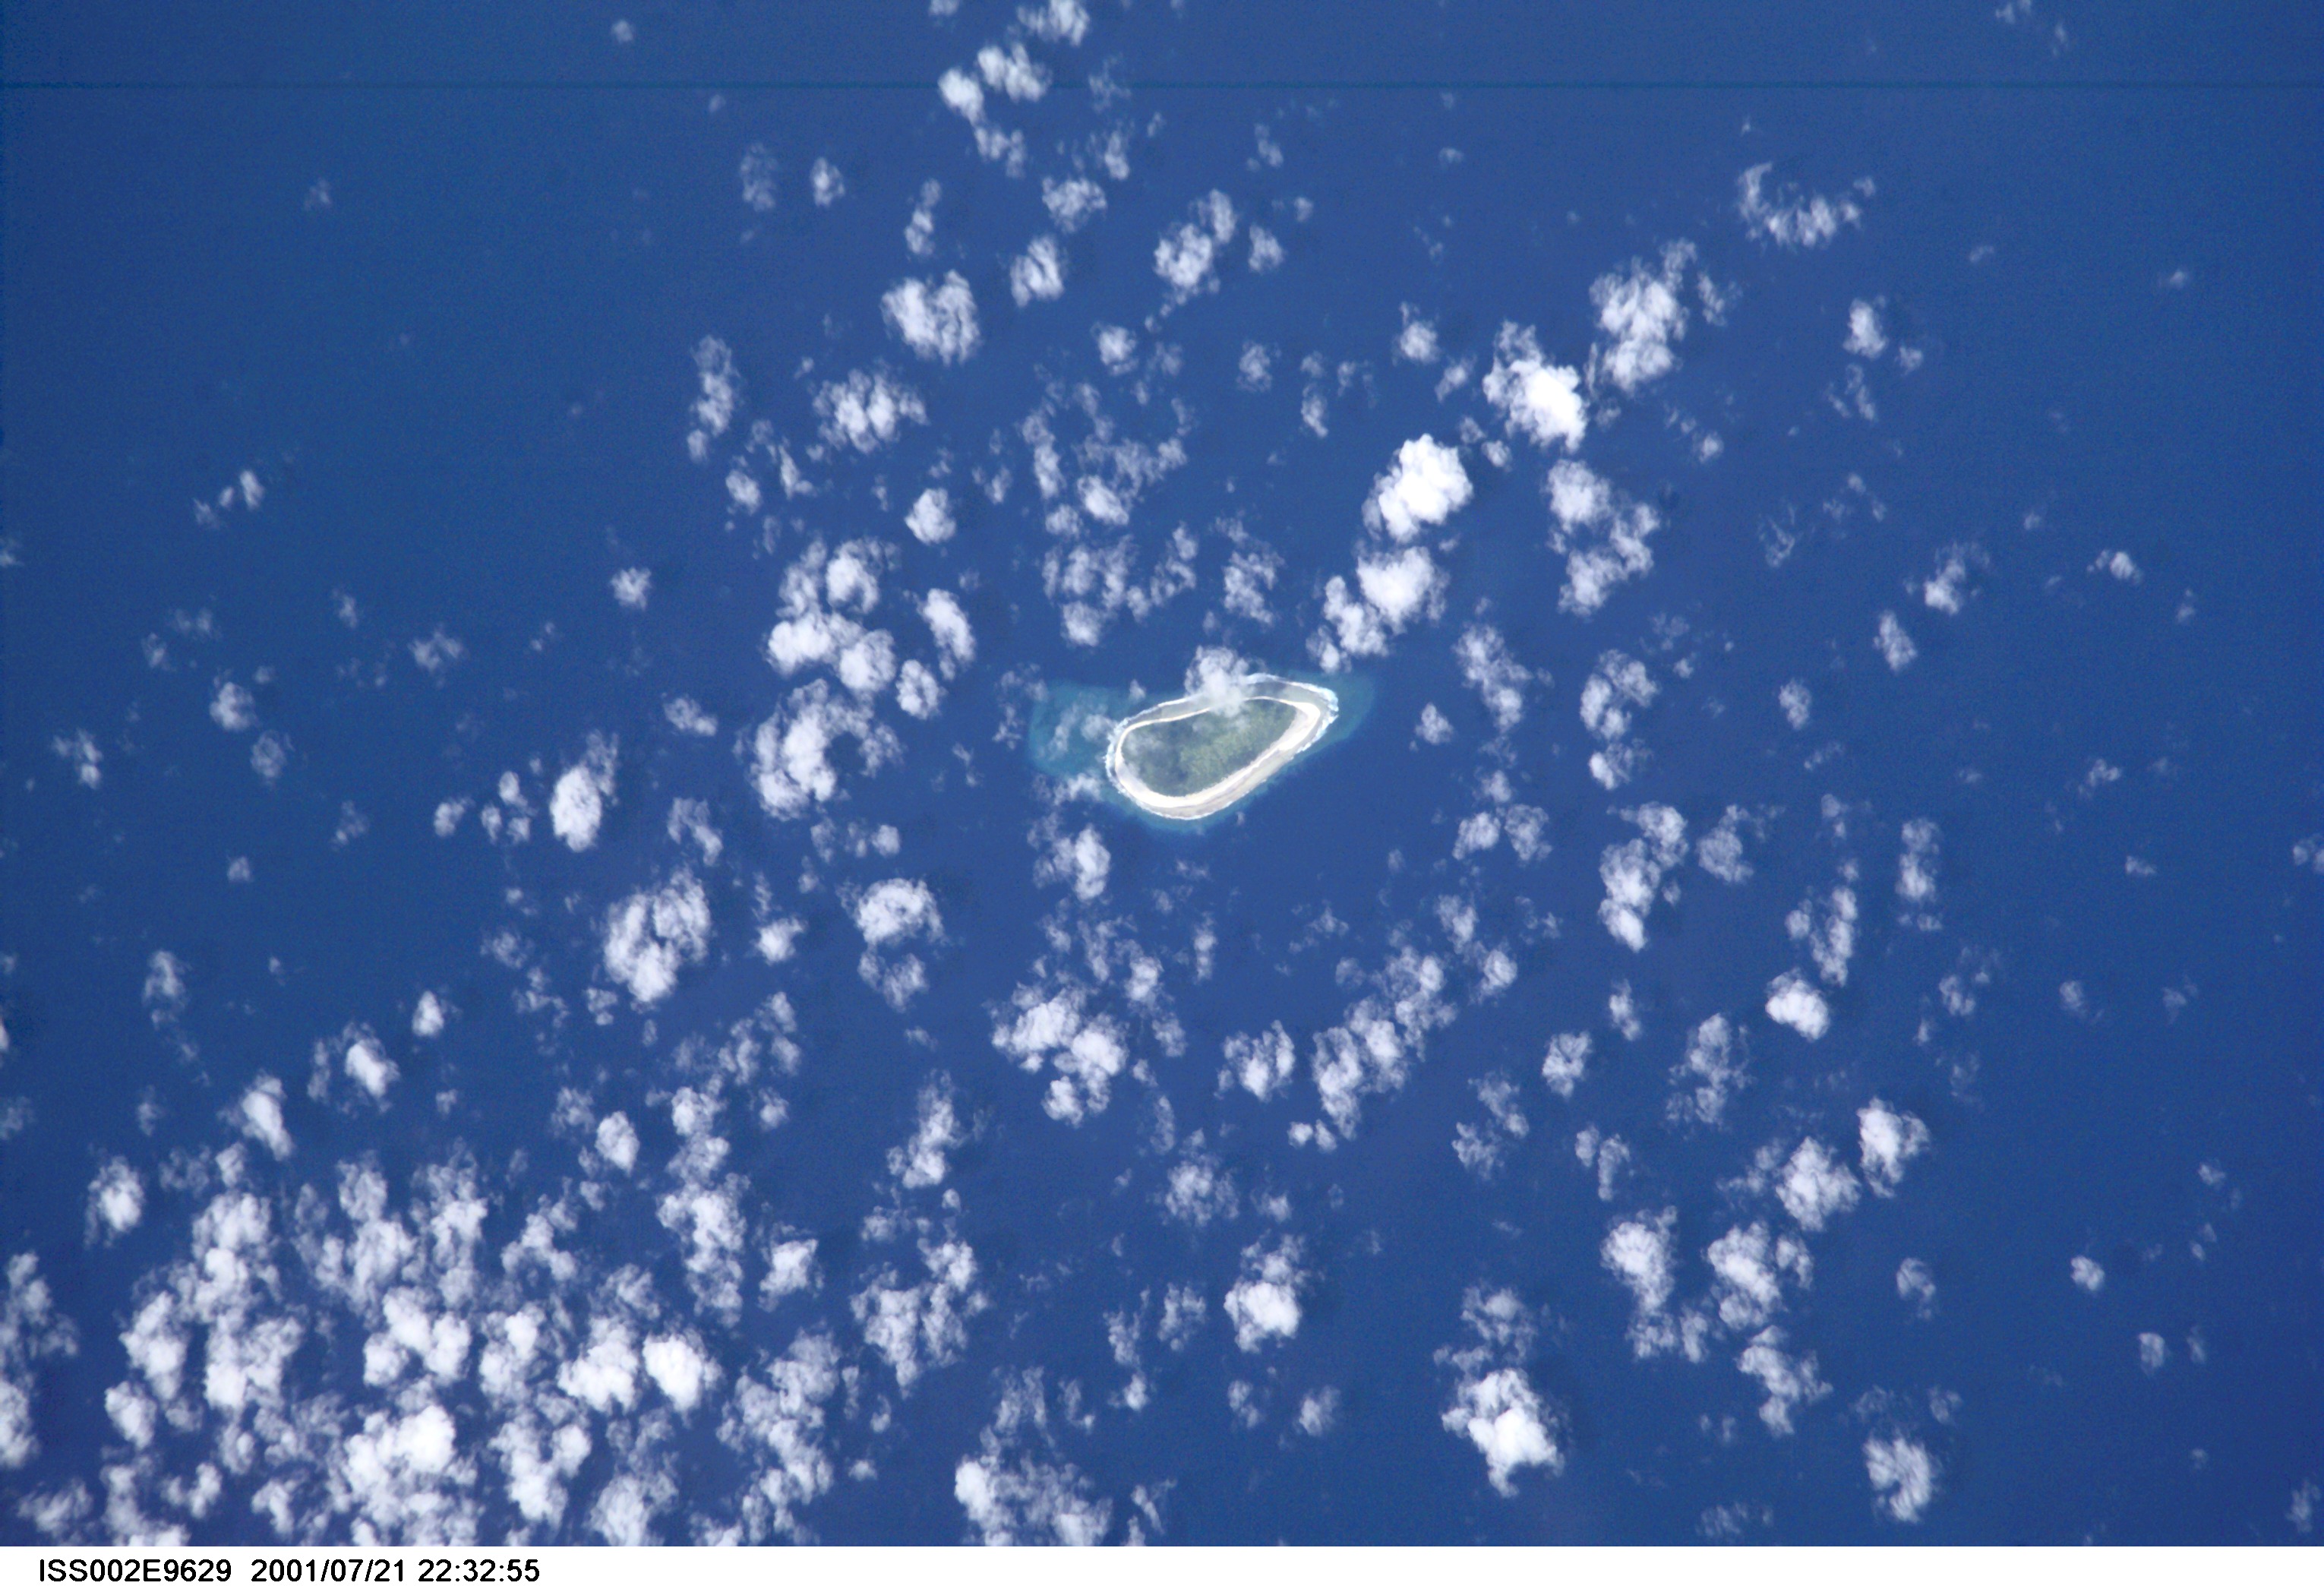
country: COOK ISLANDS
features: TAKUTEA ISLAND
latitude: -20.0
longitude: -158.5
